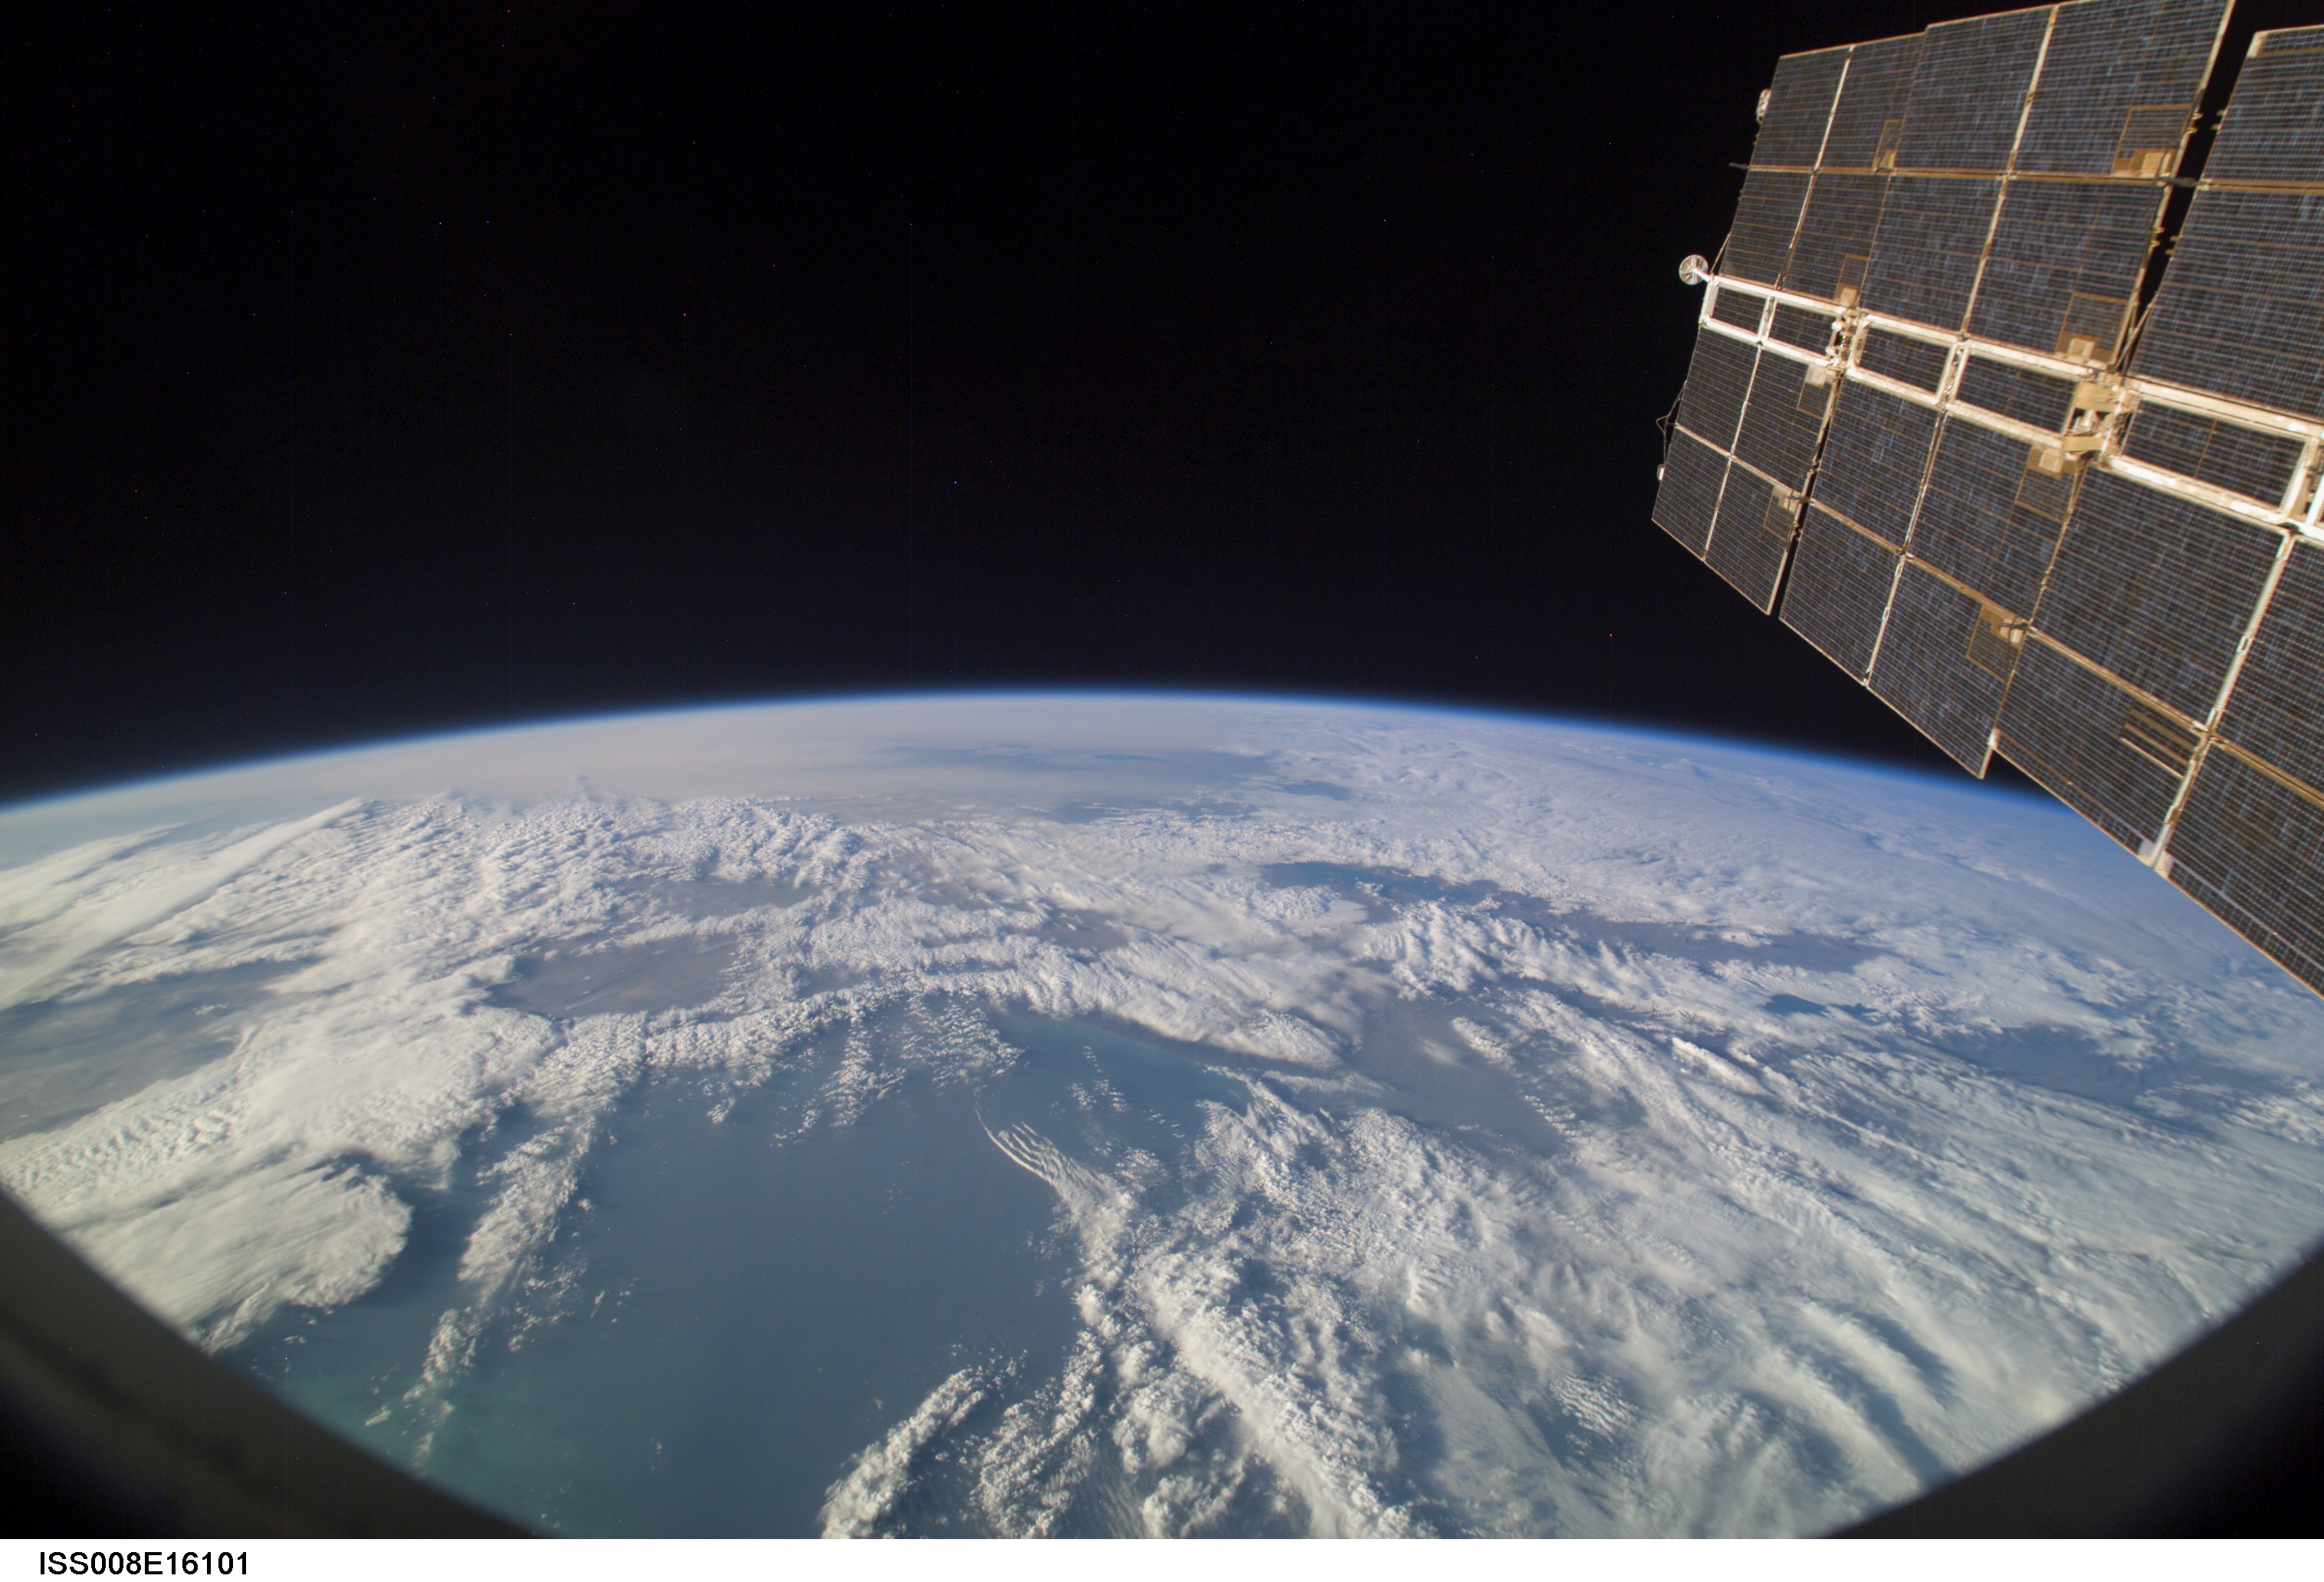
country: IRAN
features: CASPIAN S., L. URMIA, THARTHAR L., SYRIAN DES., ATMOSPHERIC LIMB
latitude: 38.5
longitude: 49.0
